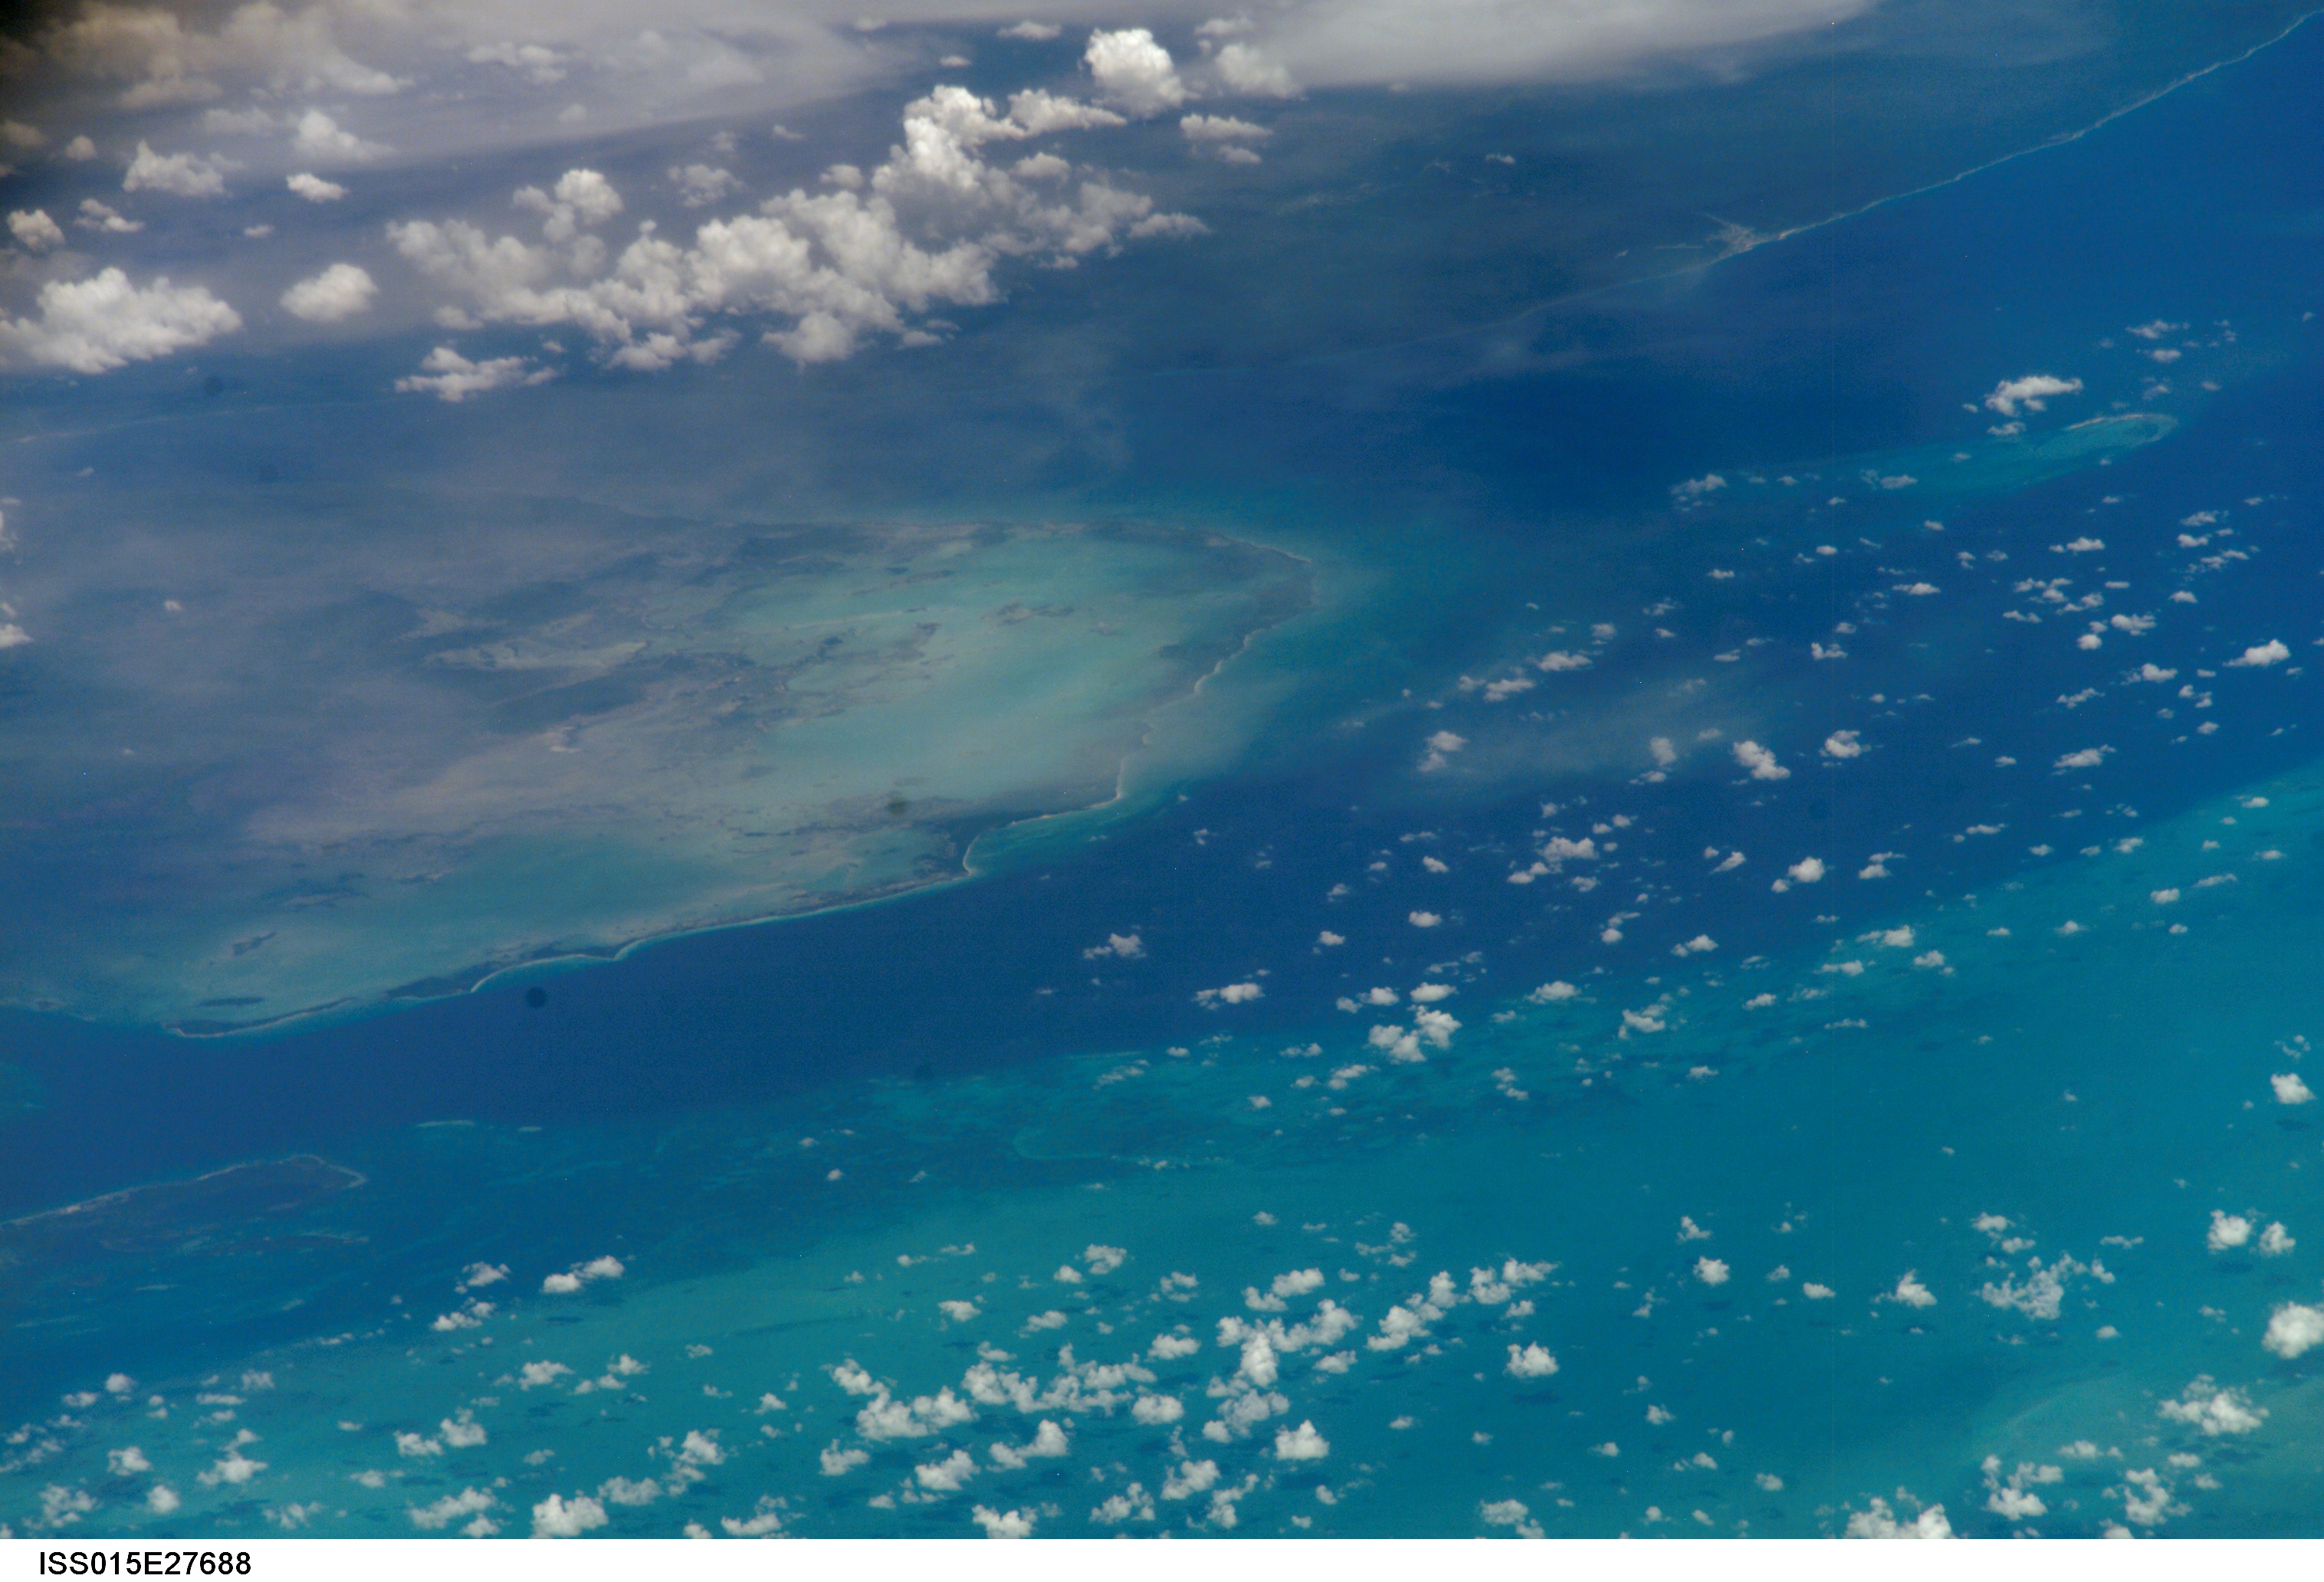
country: CUBA
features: CORAL REEFS, GULF OF CAZONES
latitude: 22.0
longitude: -81.2
